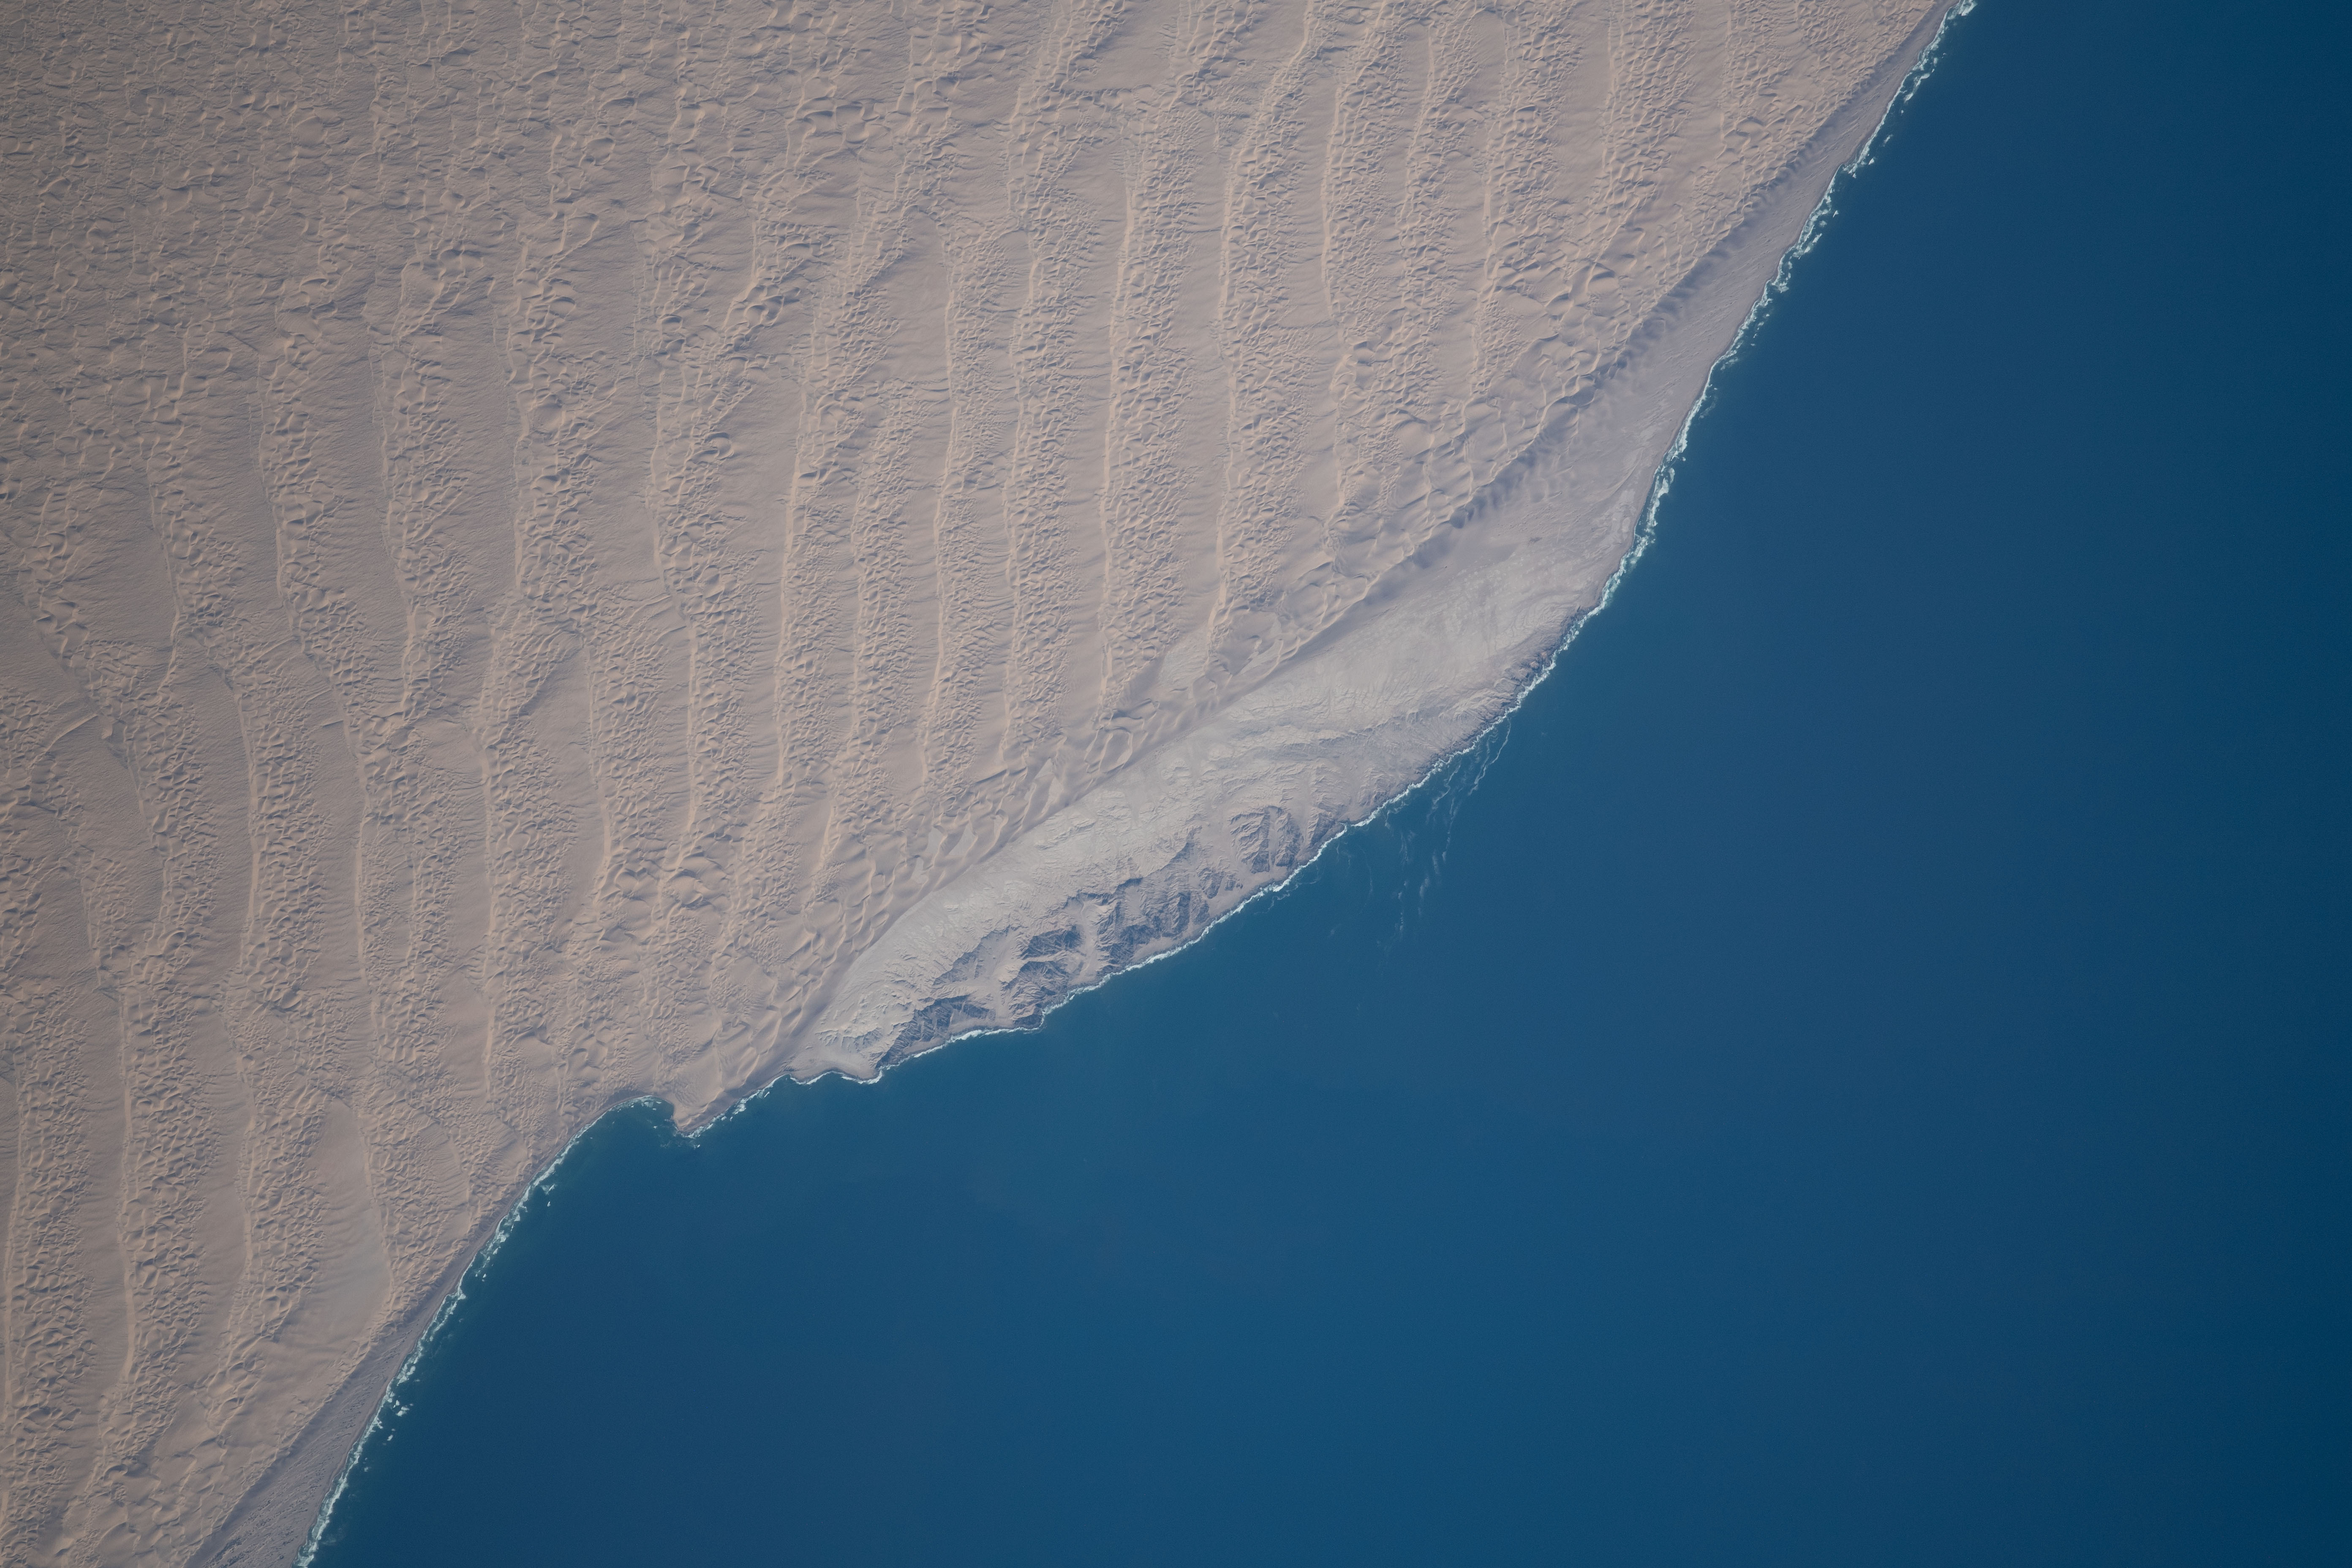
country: NAMIBIA
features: NAMIB DESERT, SADDLE HILL
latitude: -25.9
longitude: 14.9
